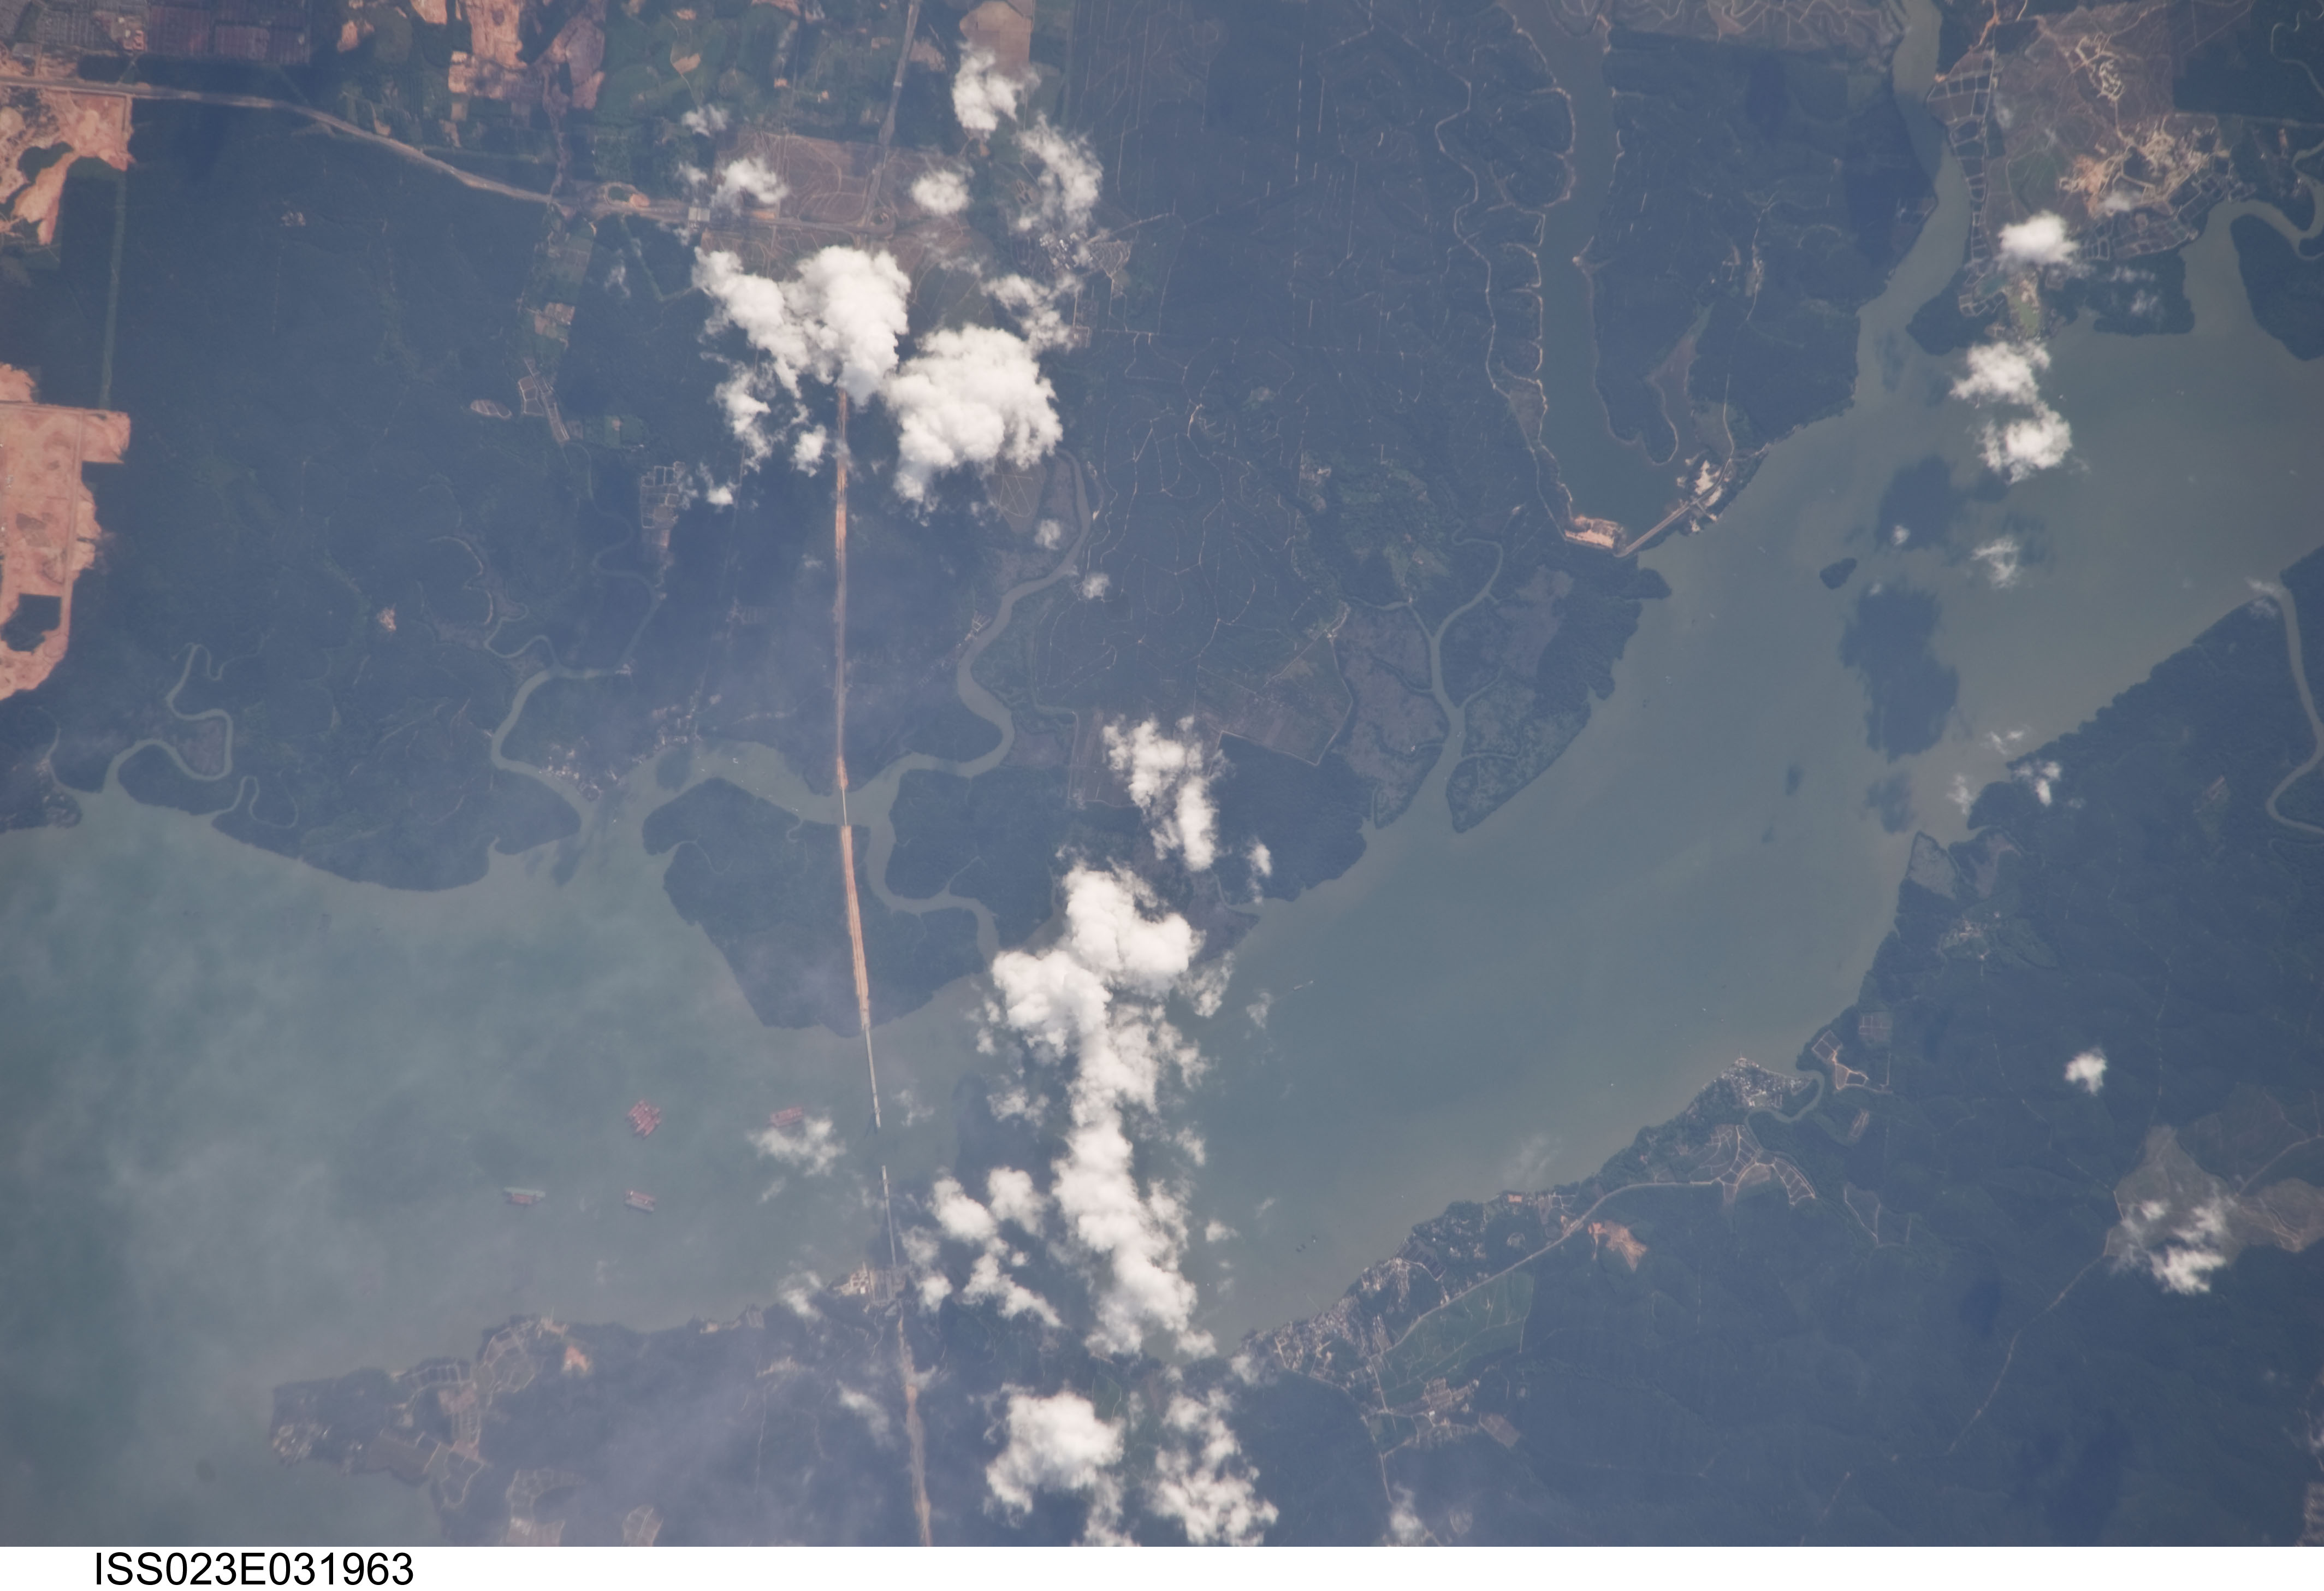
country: MALAYSIA
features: PASIR GUDANG AREA, JOHOR R., BRIDGE, FOR.
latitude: 1.5
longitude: 104.0
